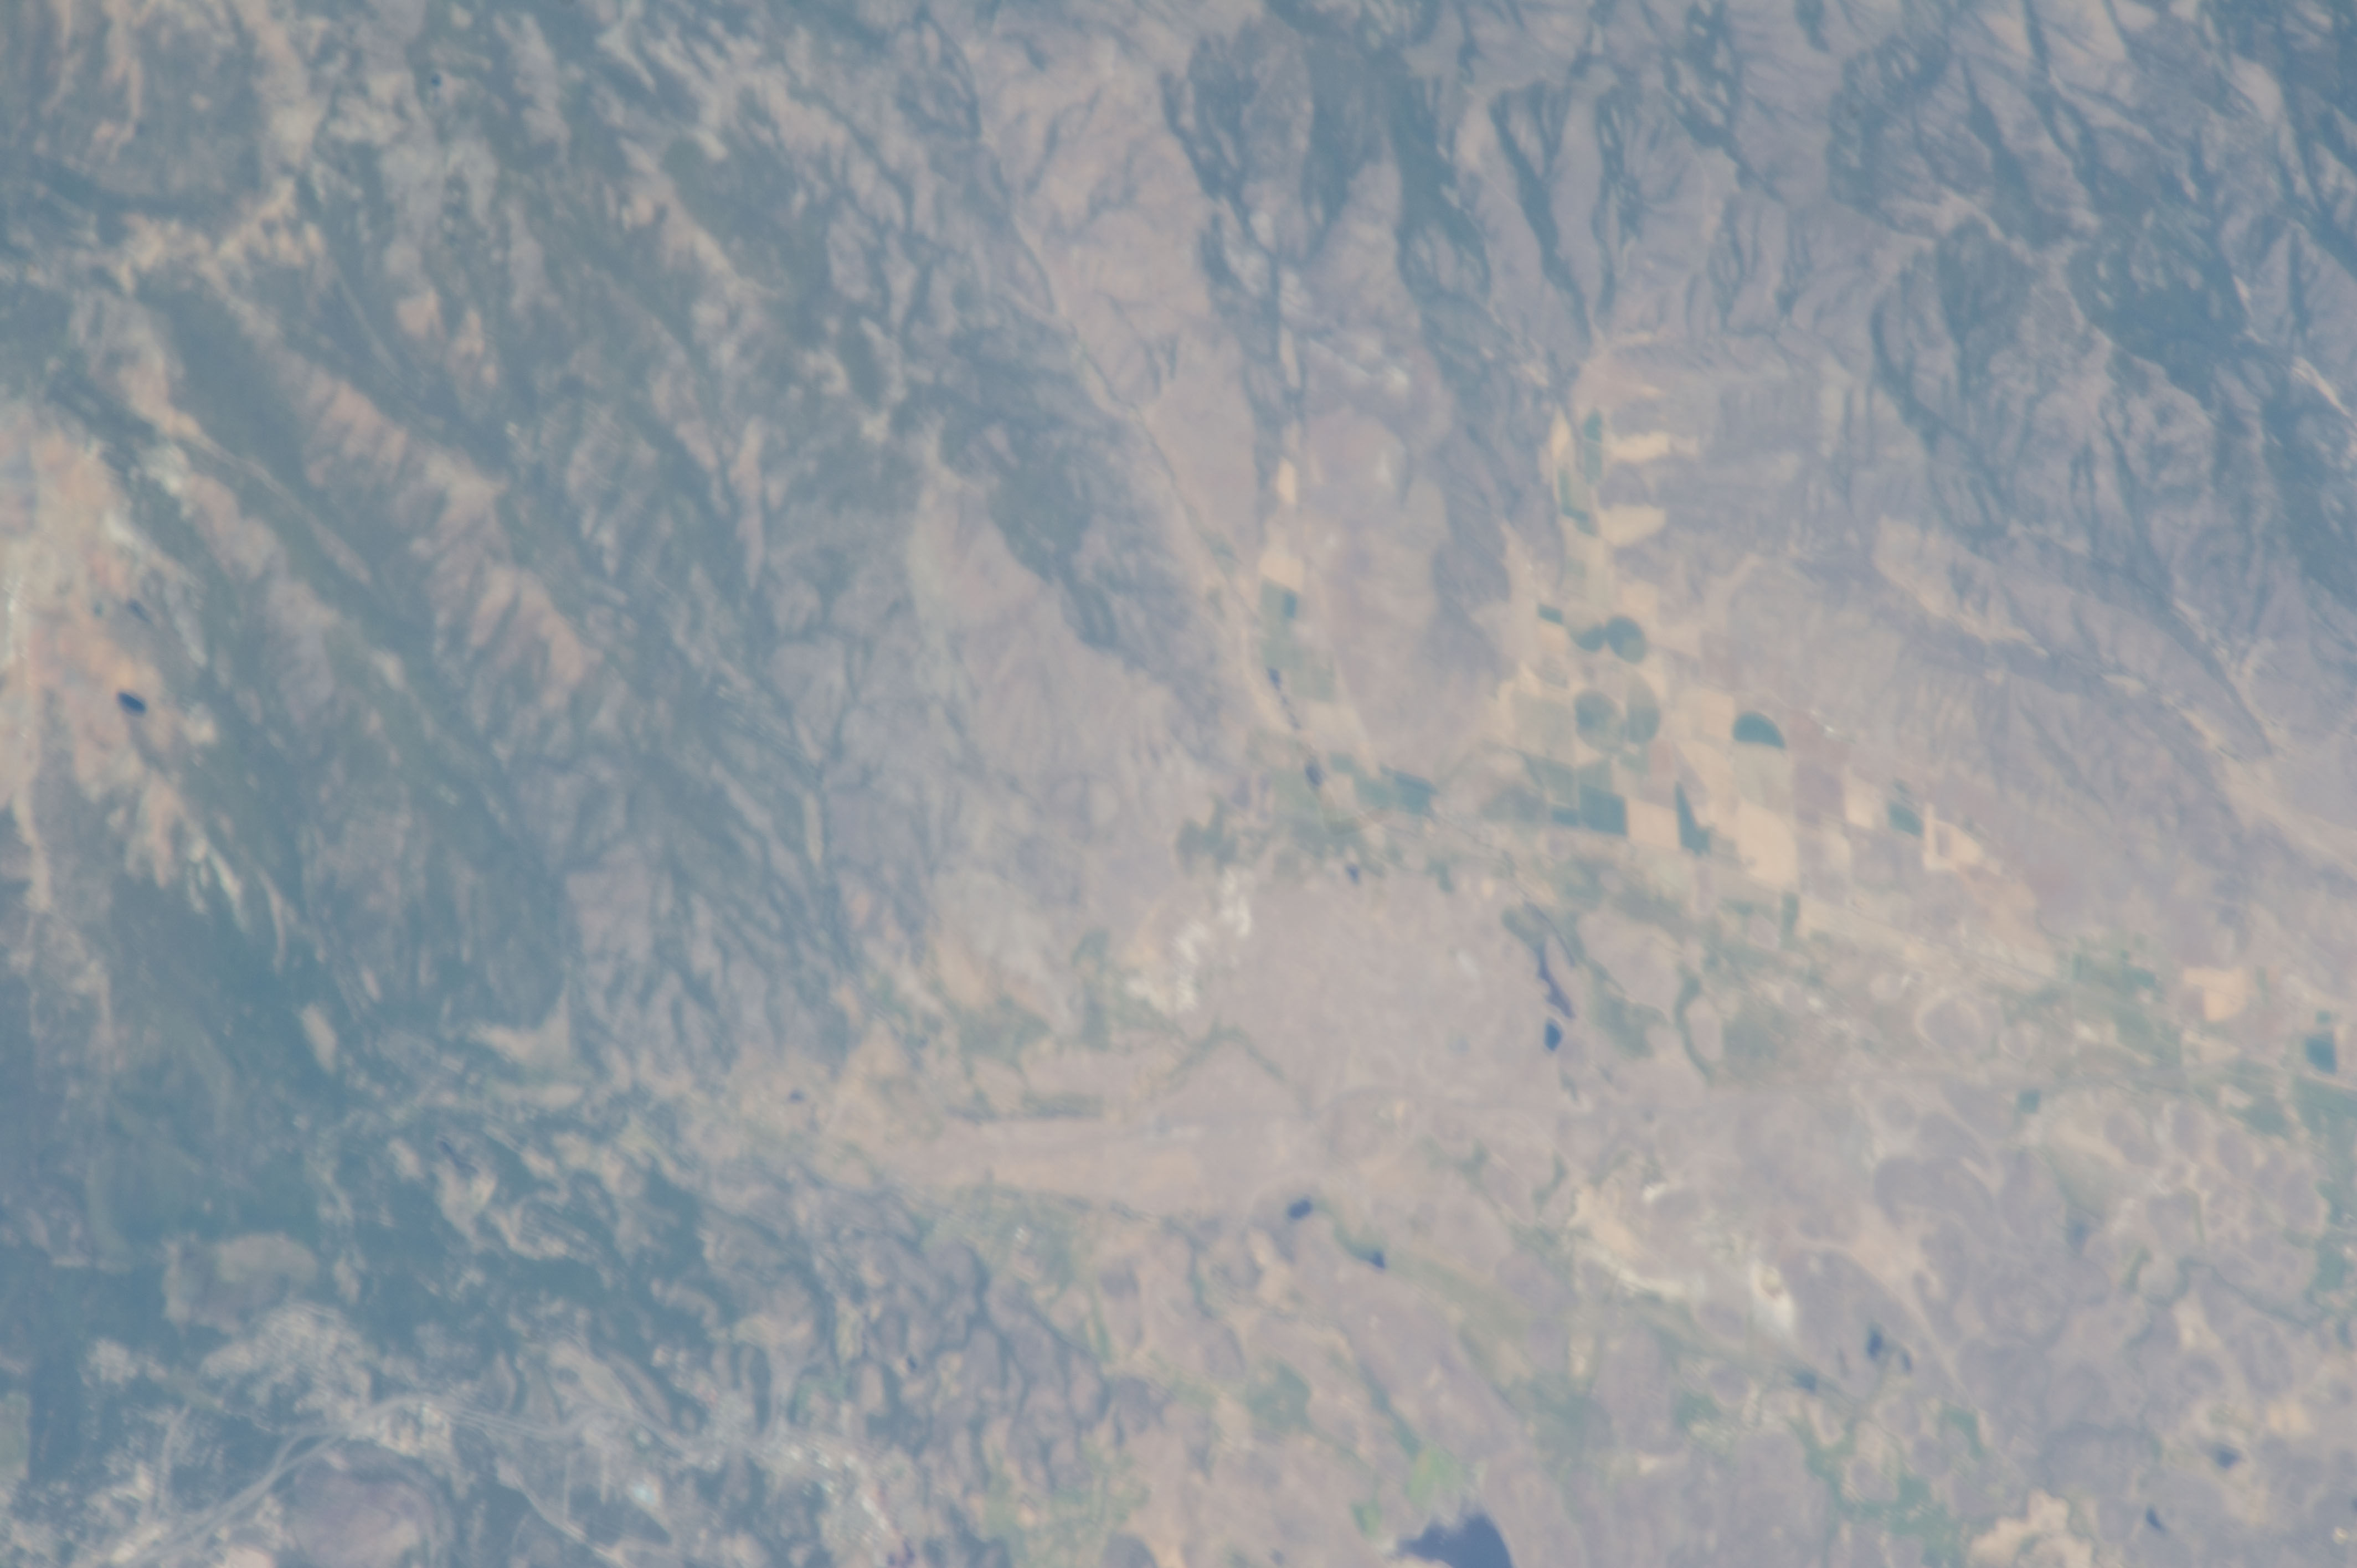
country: USA-CALIFORNIA
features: AGR.
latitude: 41.7
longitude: -122.6
